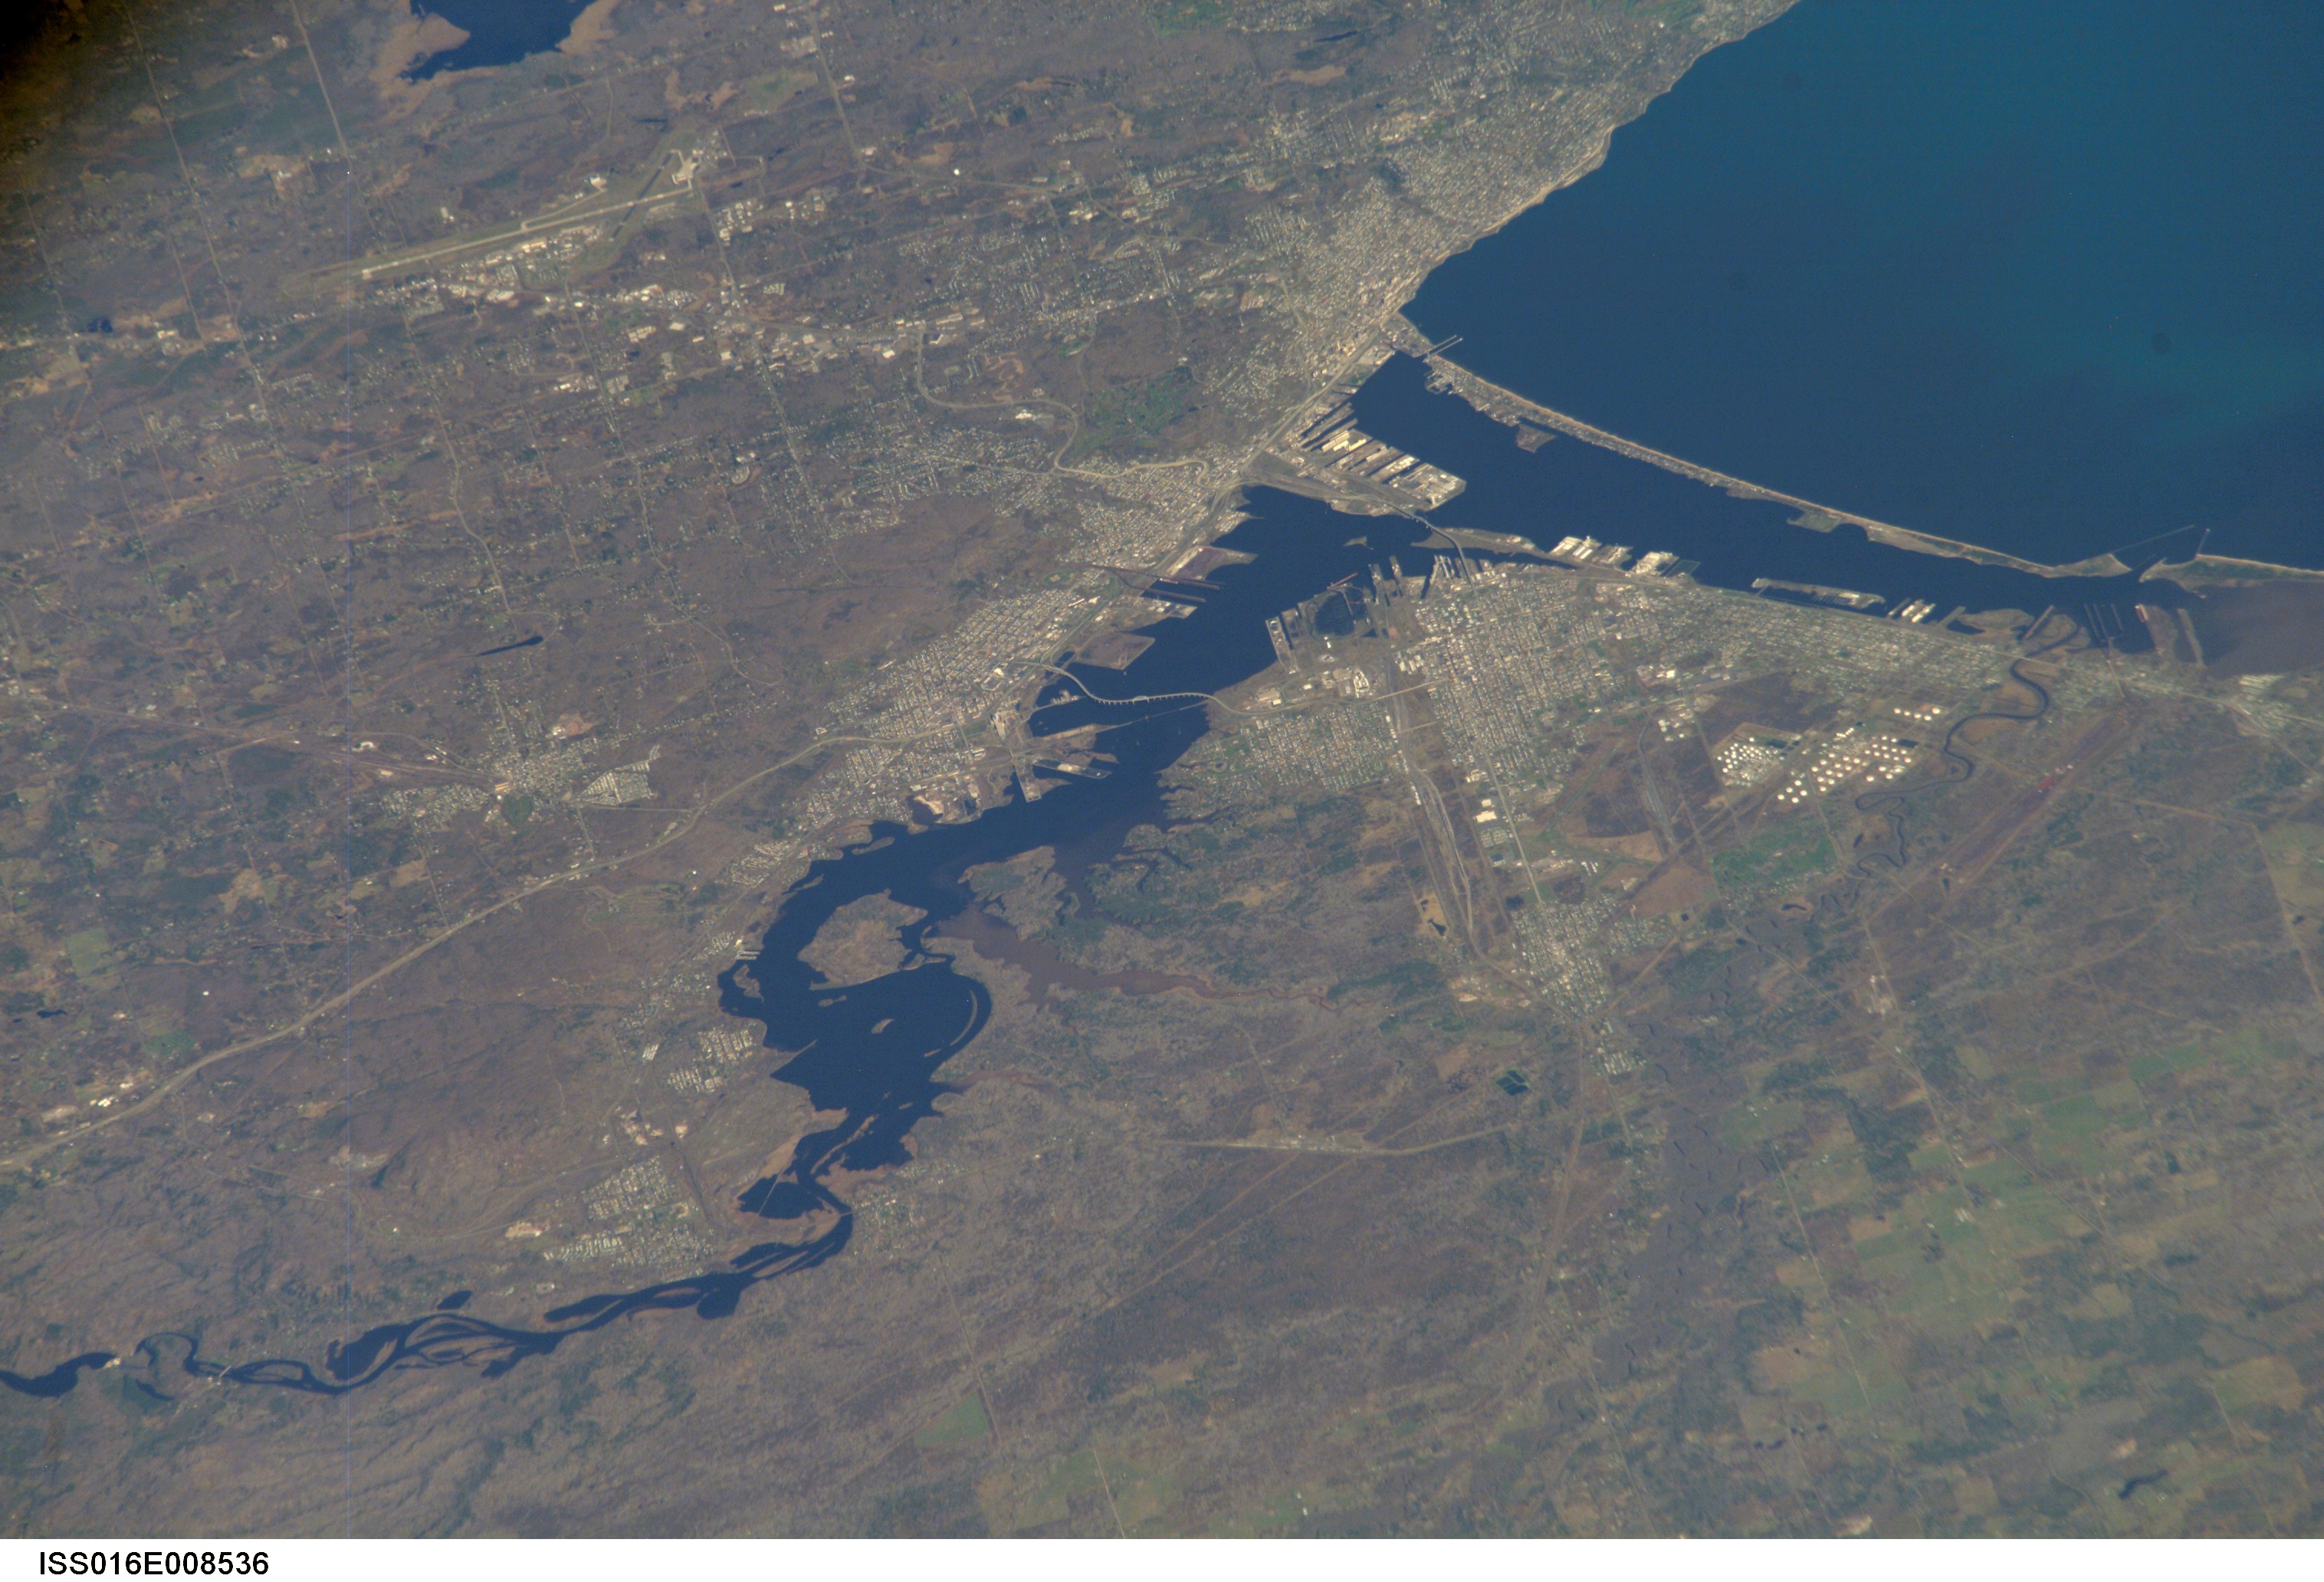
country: USA-WASHINGTON
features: DULUTH, SKY HARBOR, L. SUPERIOR
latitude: 46.7
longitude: -92.1
